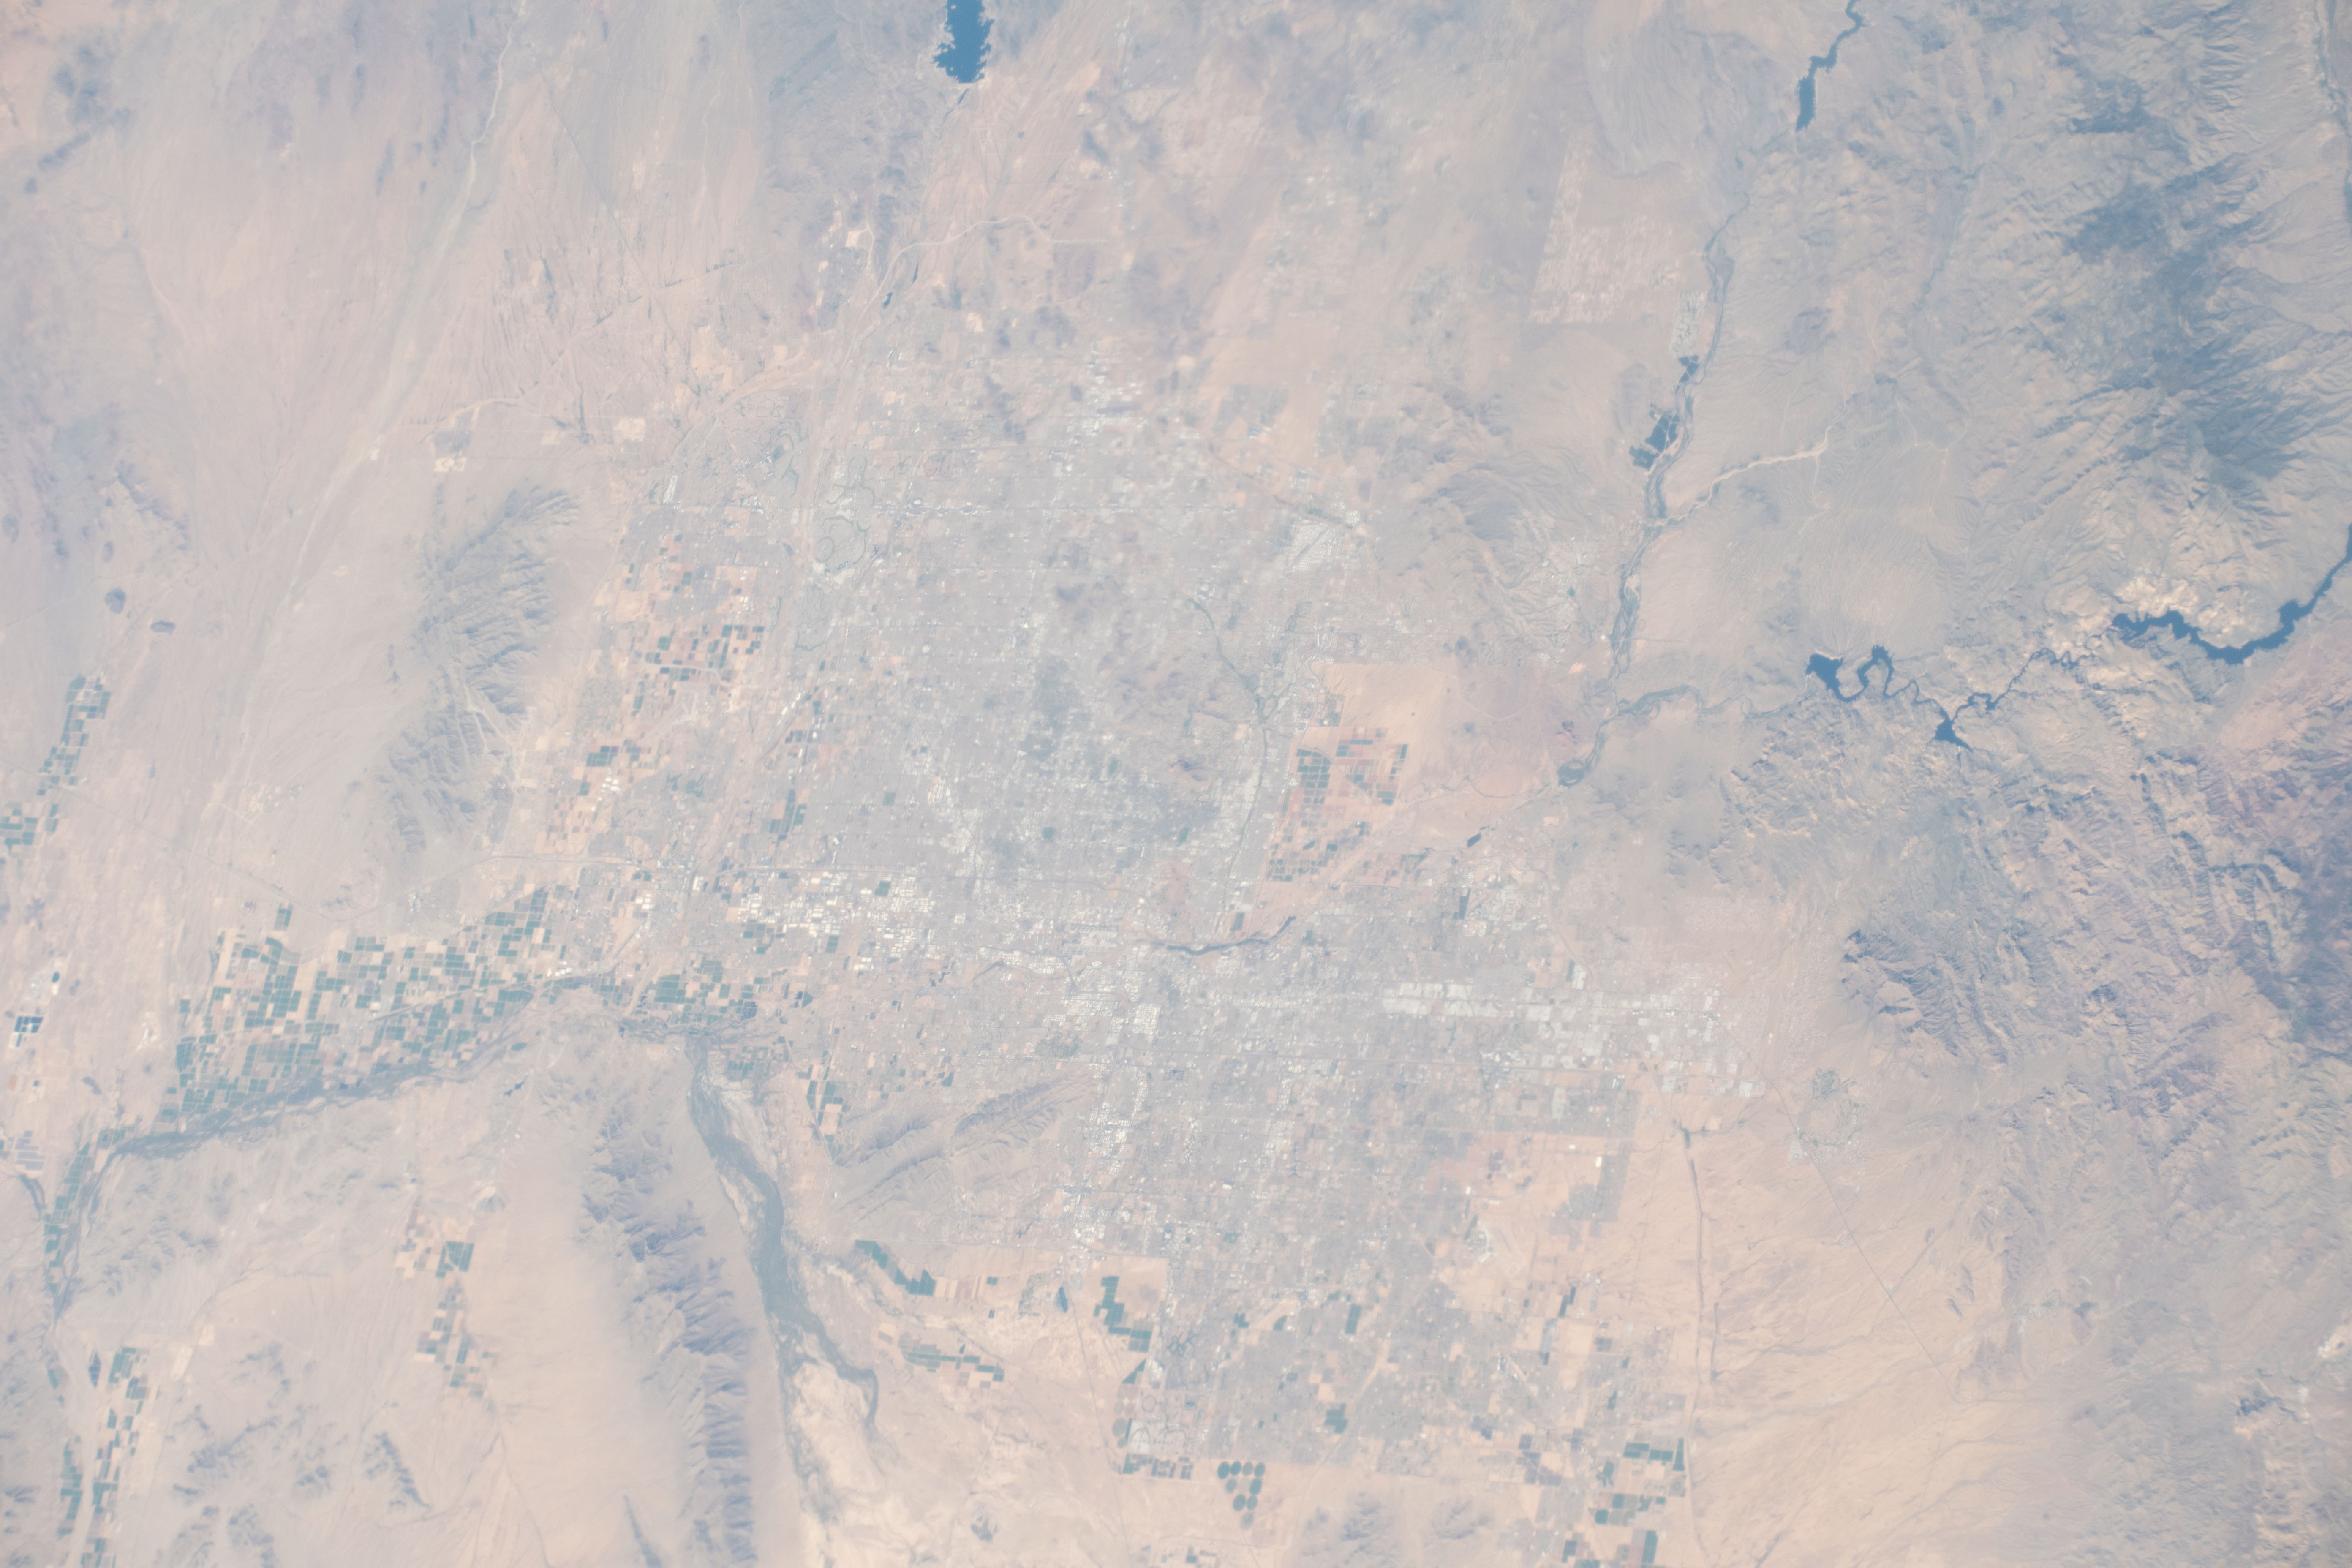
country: USA-ARIZONA
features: PHOENIX, LAKE PLEASANT, SIERRA ESTRELLA HP
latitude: 33.5
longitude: -111.8
